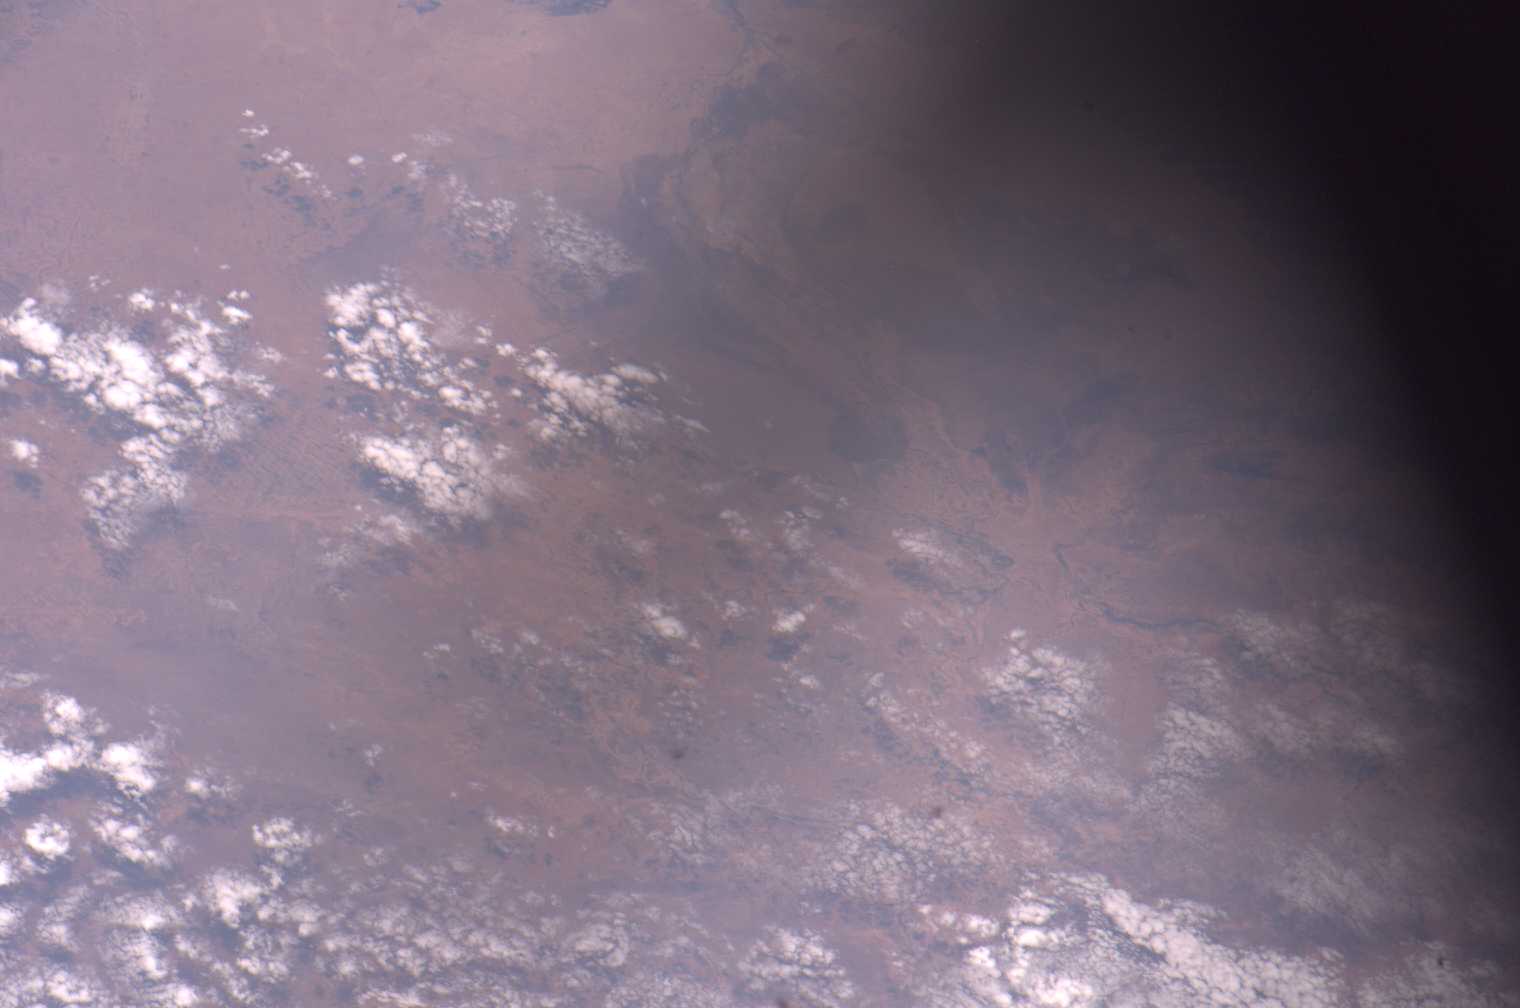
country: CHAD
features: ARBAUTCHATOK, WETLANDS
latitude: 12.0
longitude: 17.5
